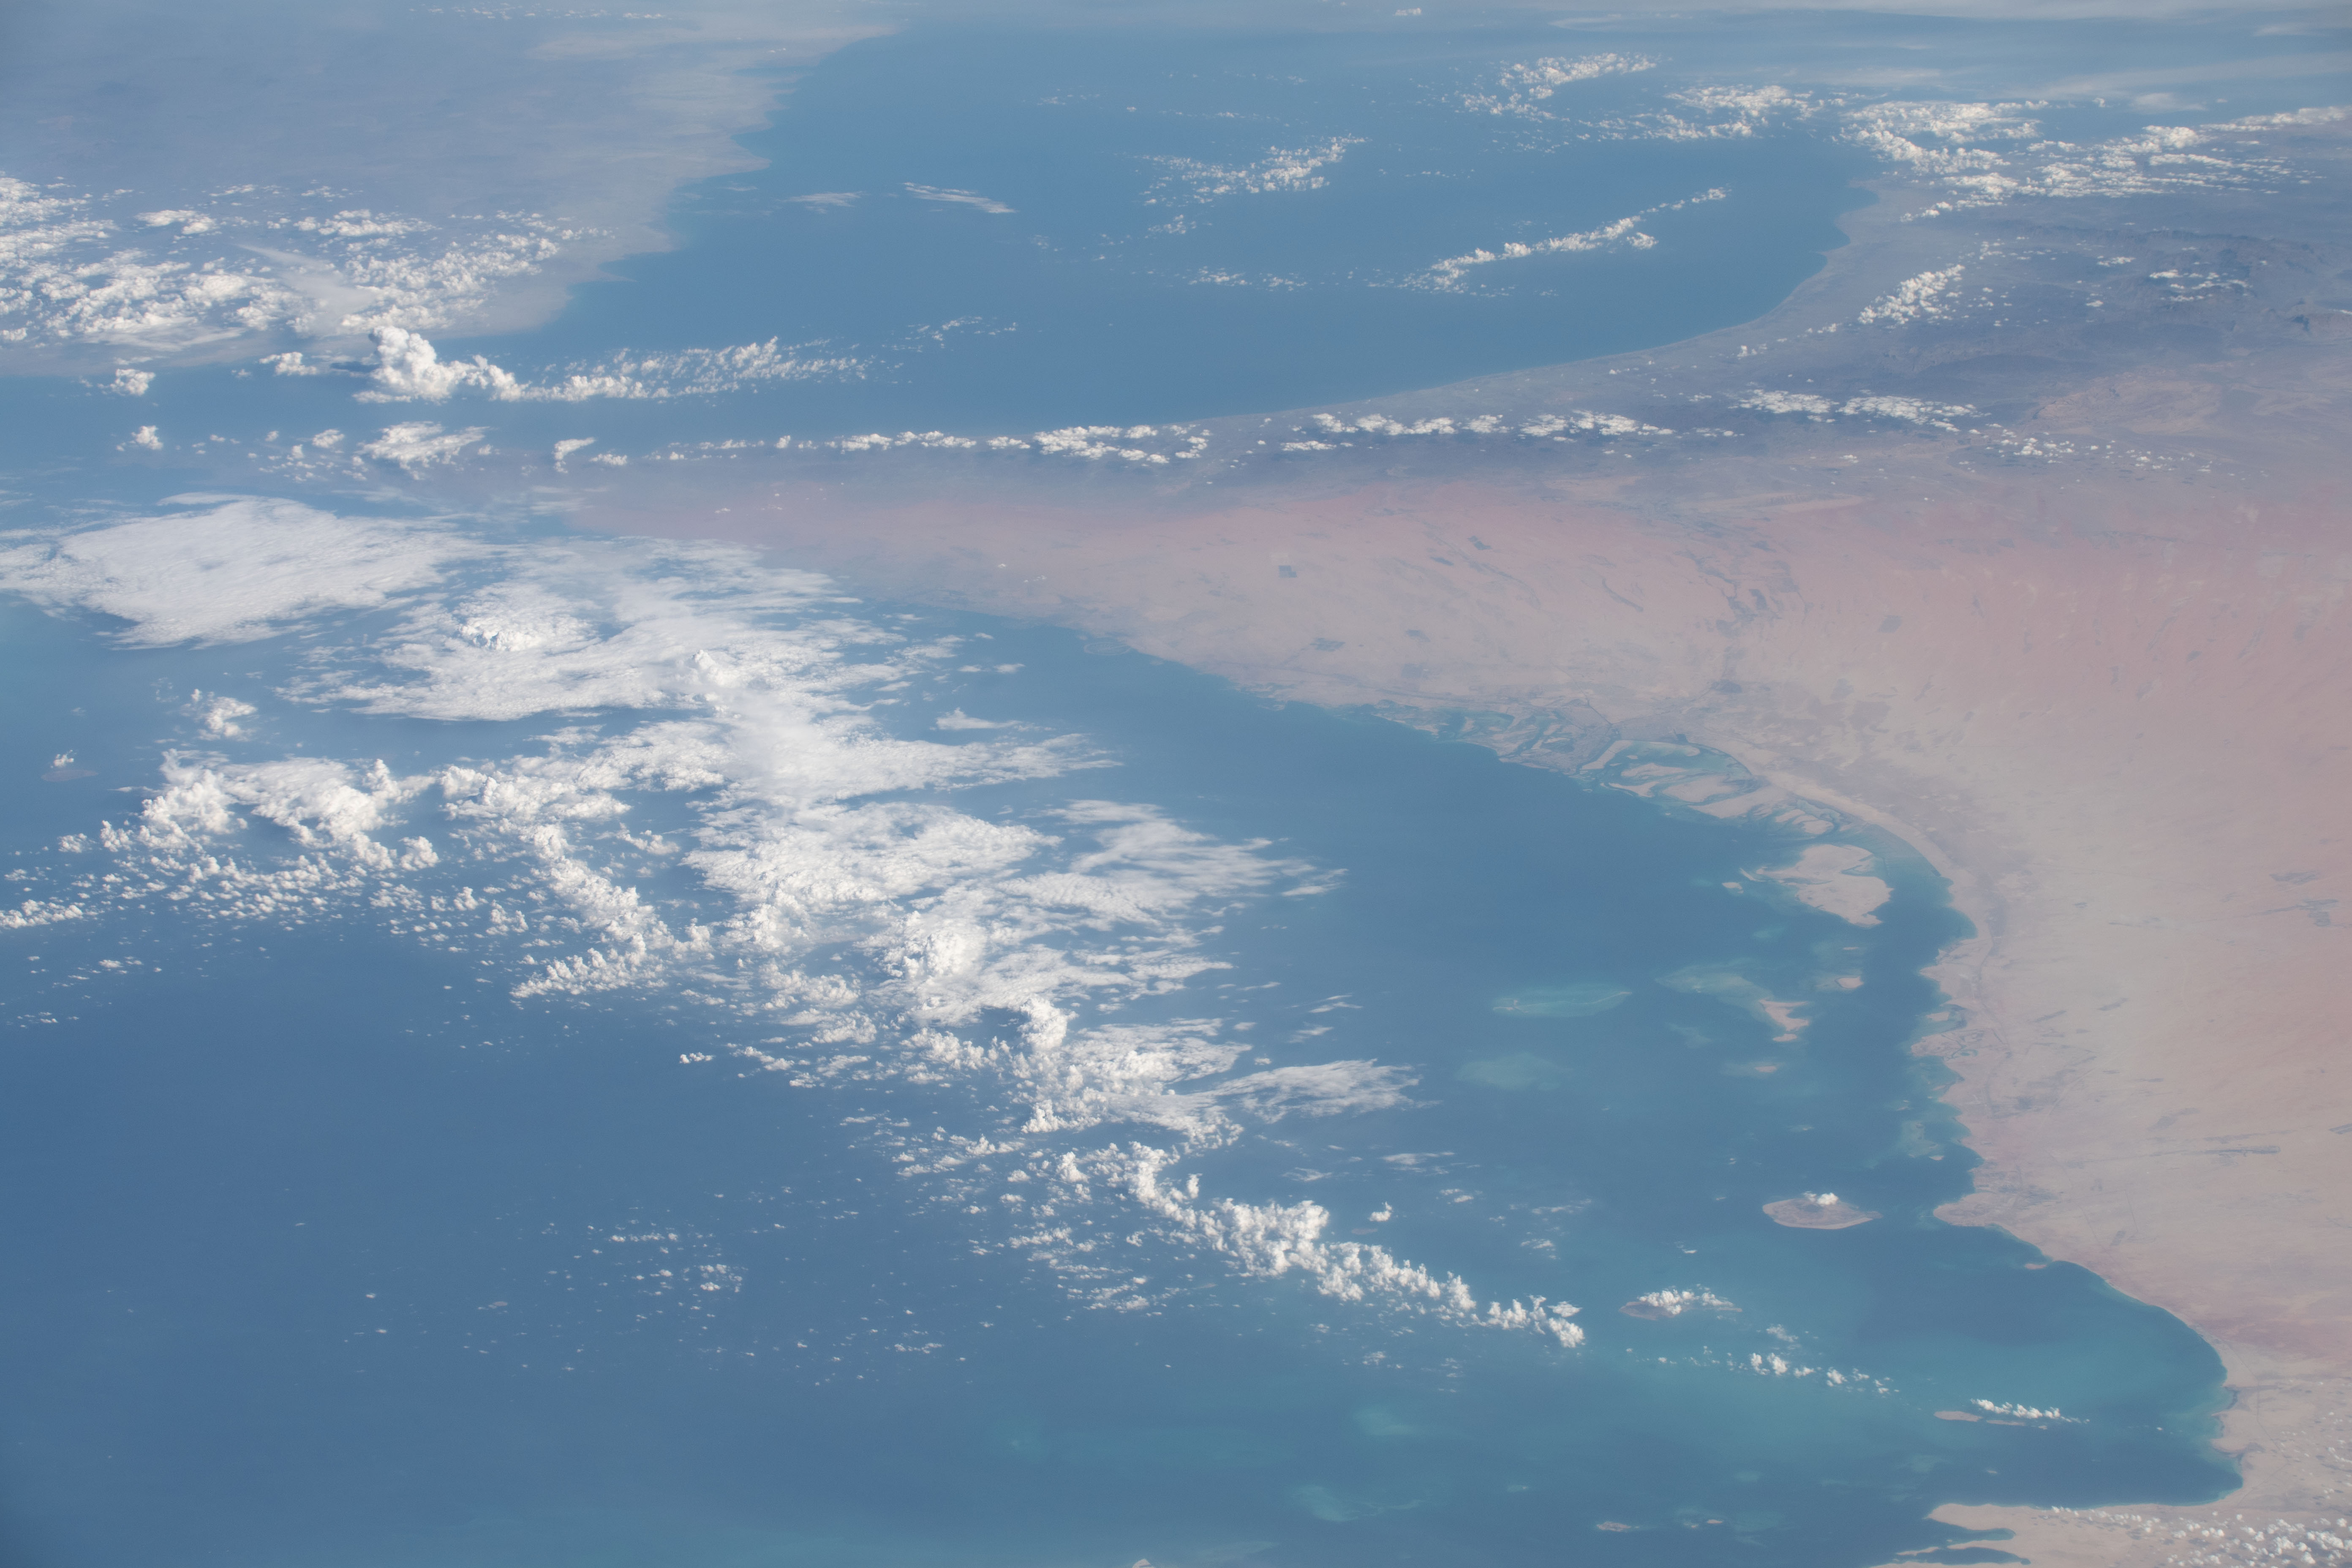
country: UNITED ARAB EMIRATES
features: PERSIAN GULF, UNITED ARAB EMIRATES
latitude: 24.8
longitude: 54.8
